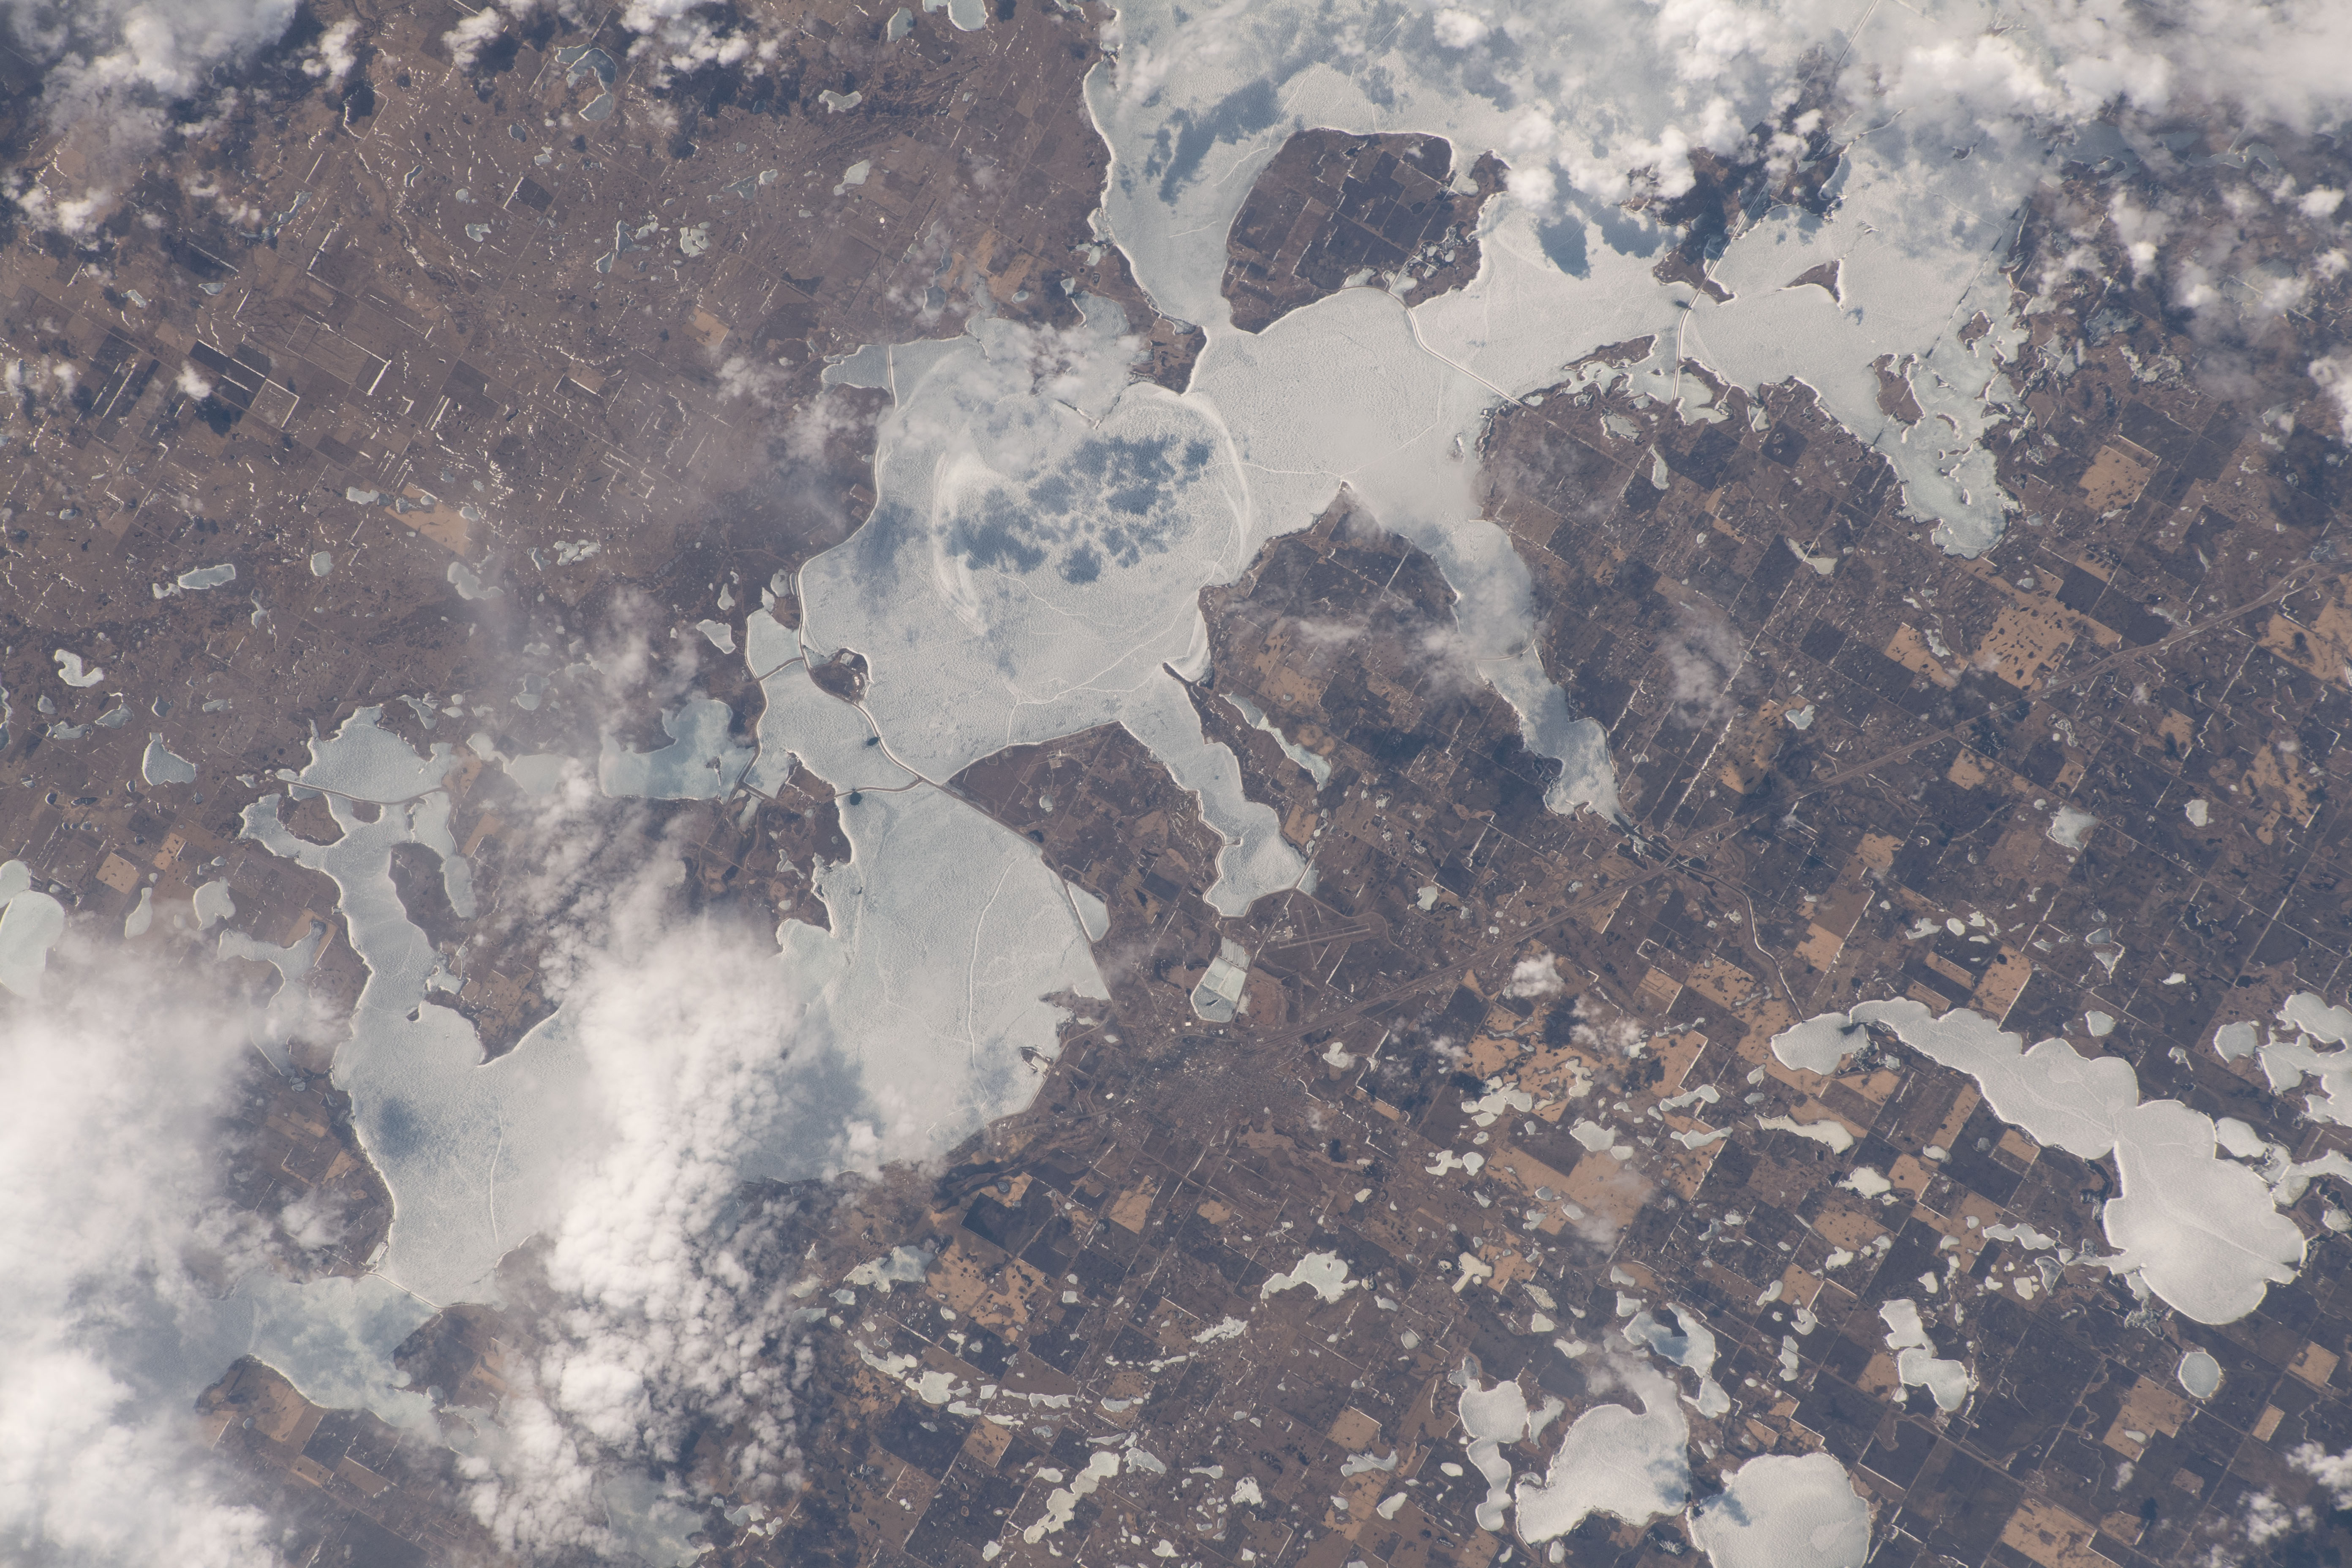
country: USA-NORTH DAKOTA
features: SPIRIT LAKE RESERVATION, CREEL BAY, NORTH DAKOTA
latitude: 48.1
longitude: -98.9
